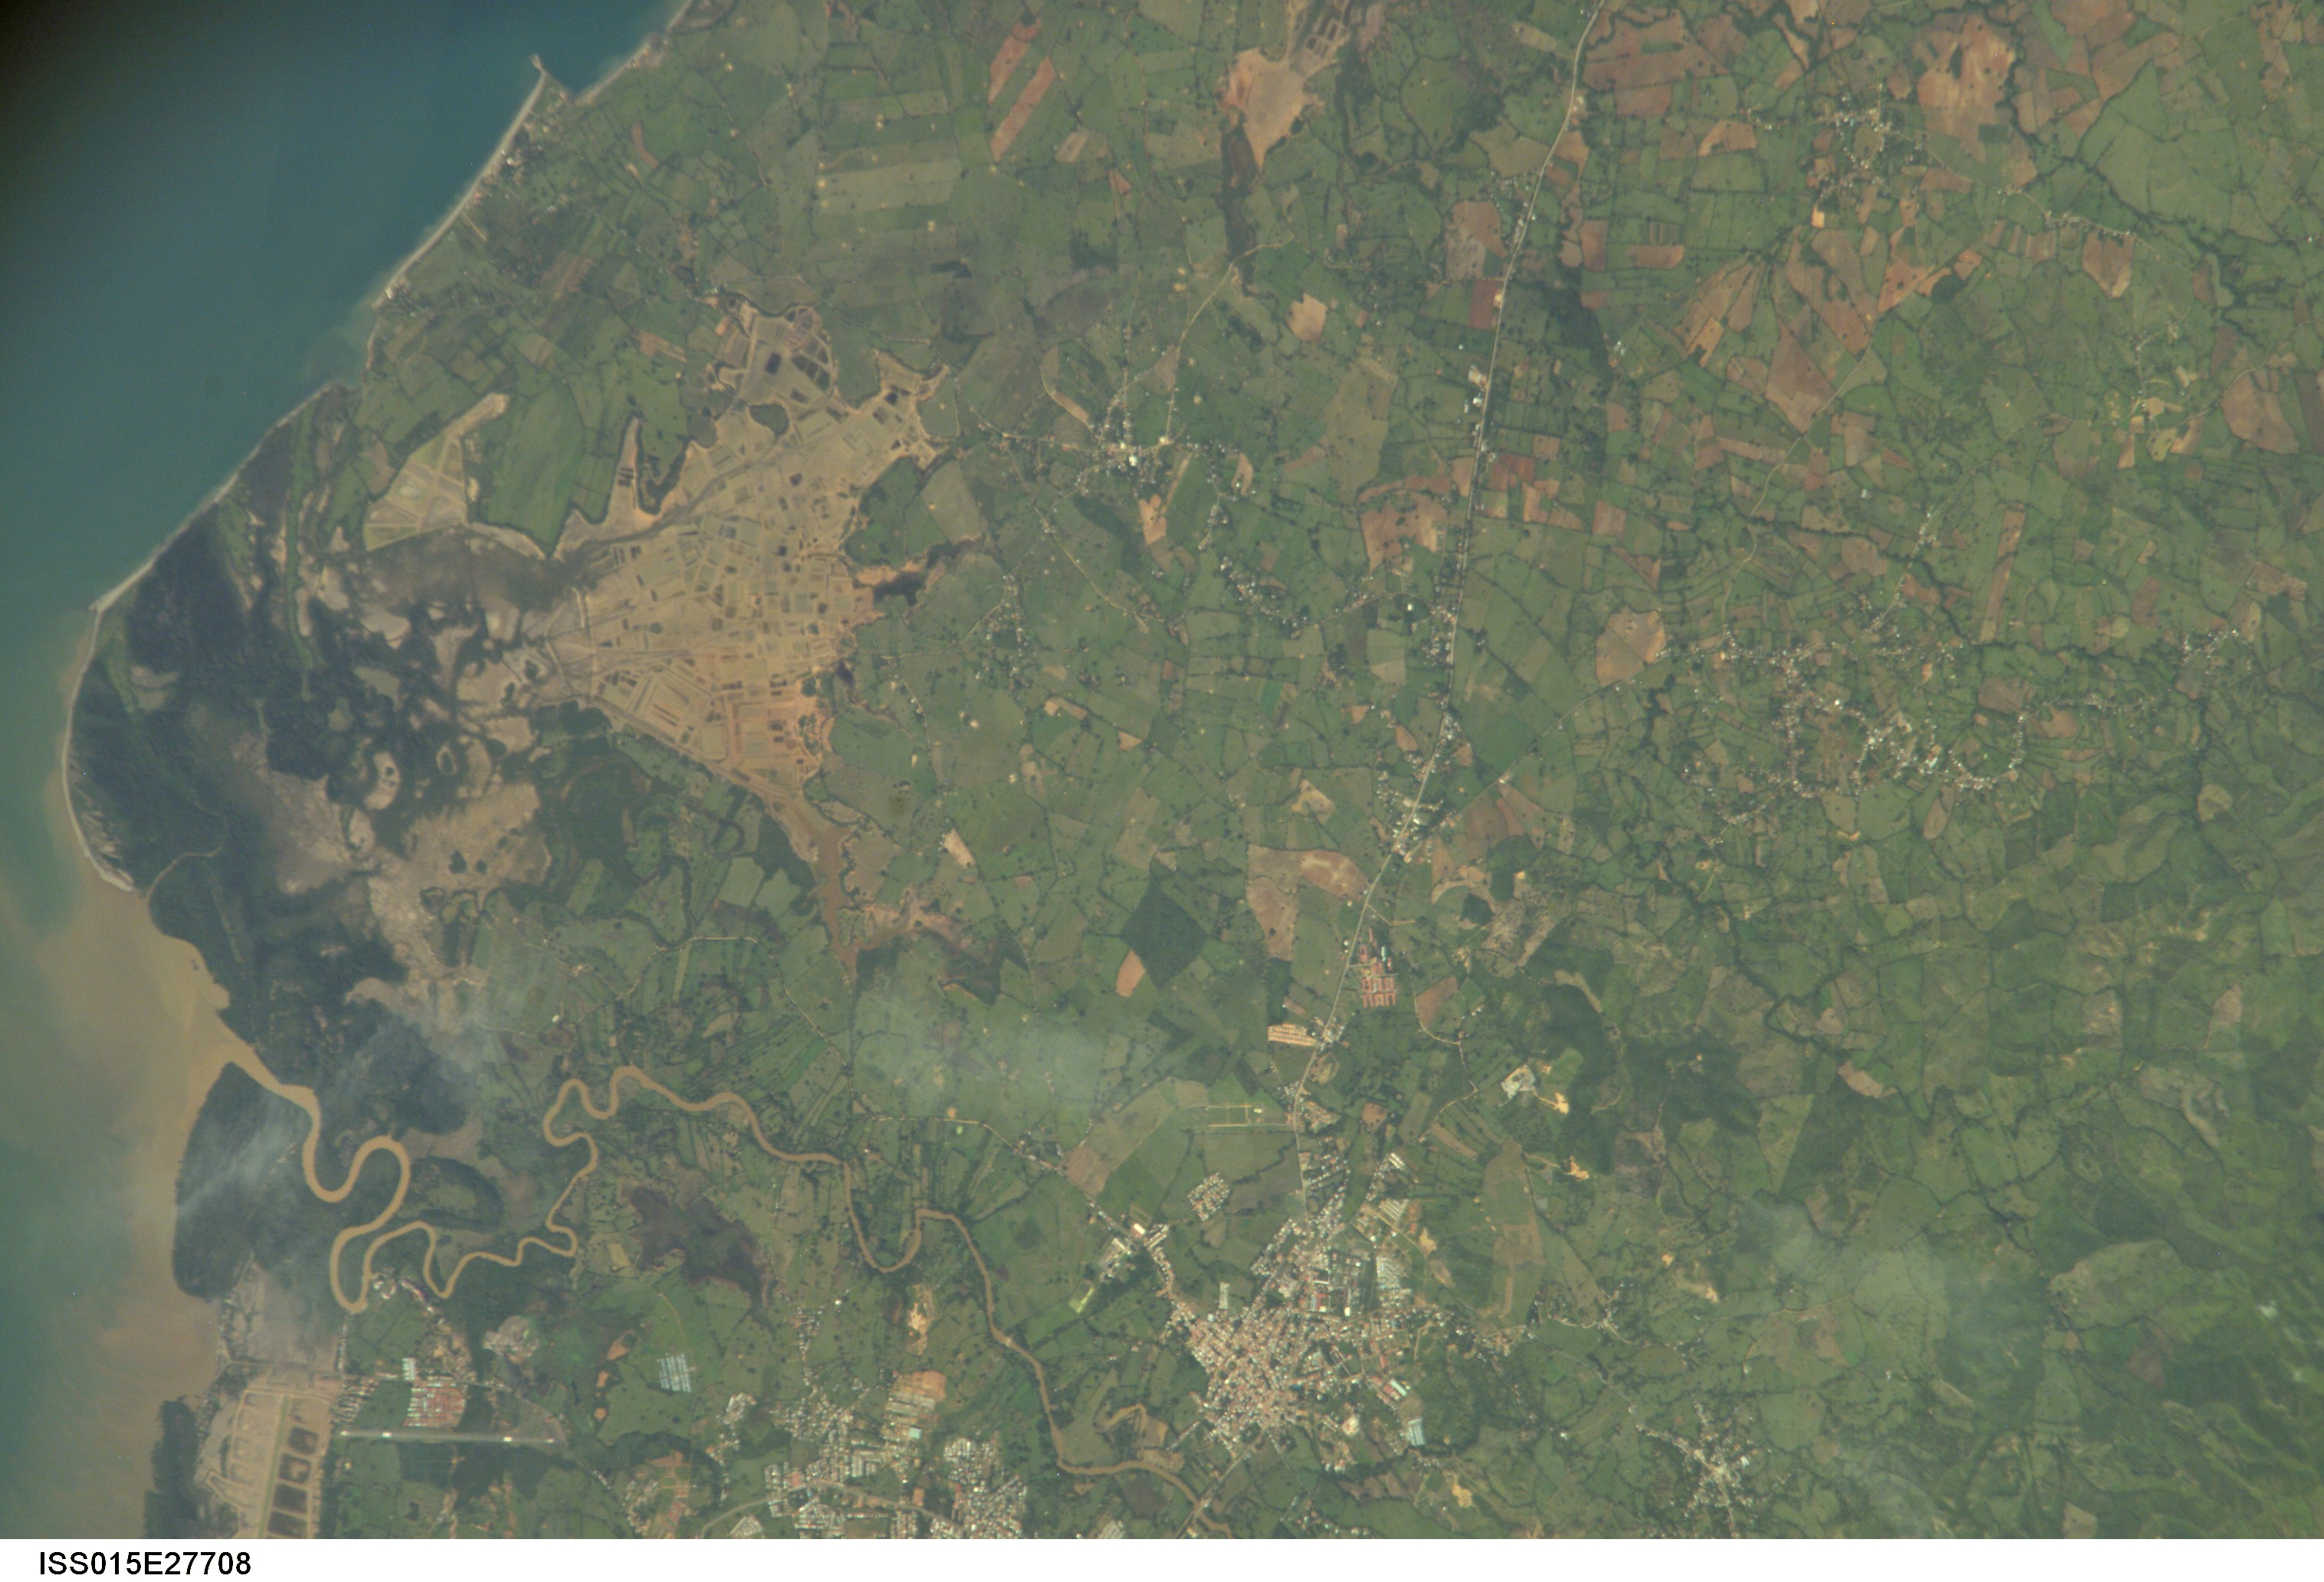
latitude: 7.9
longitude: -80.4
